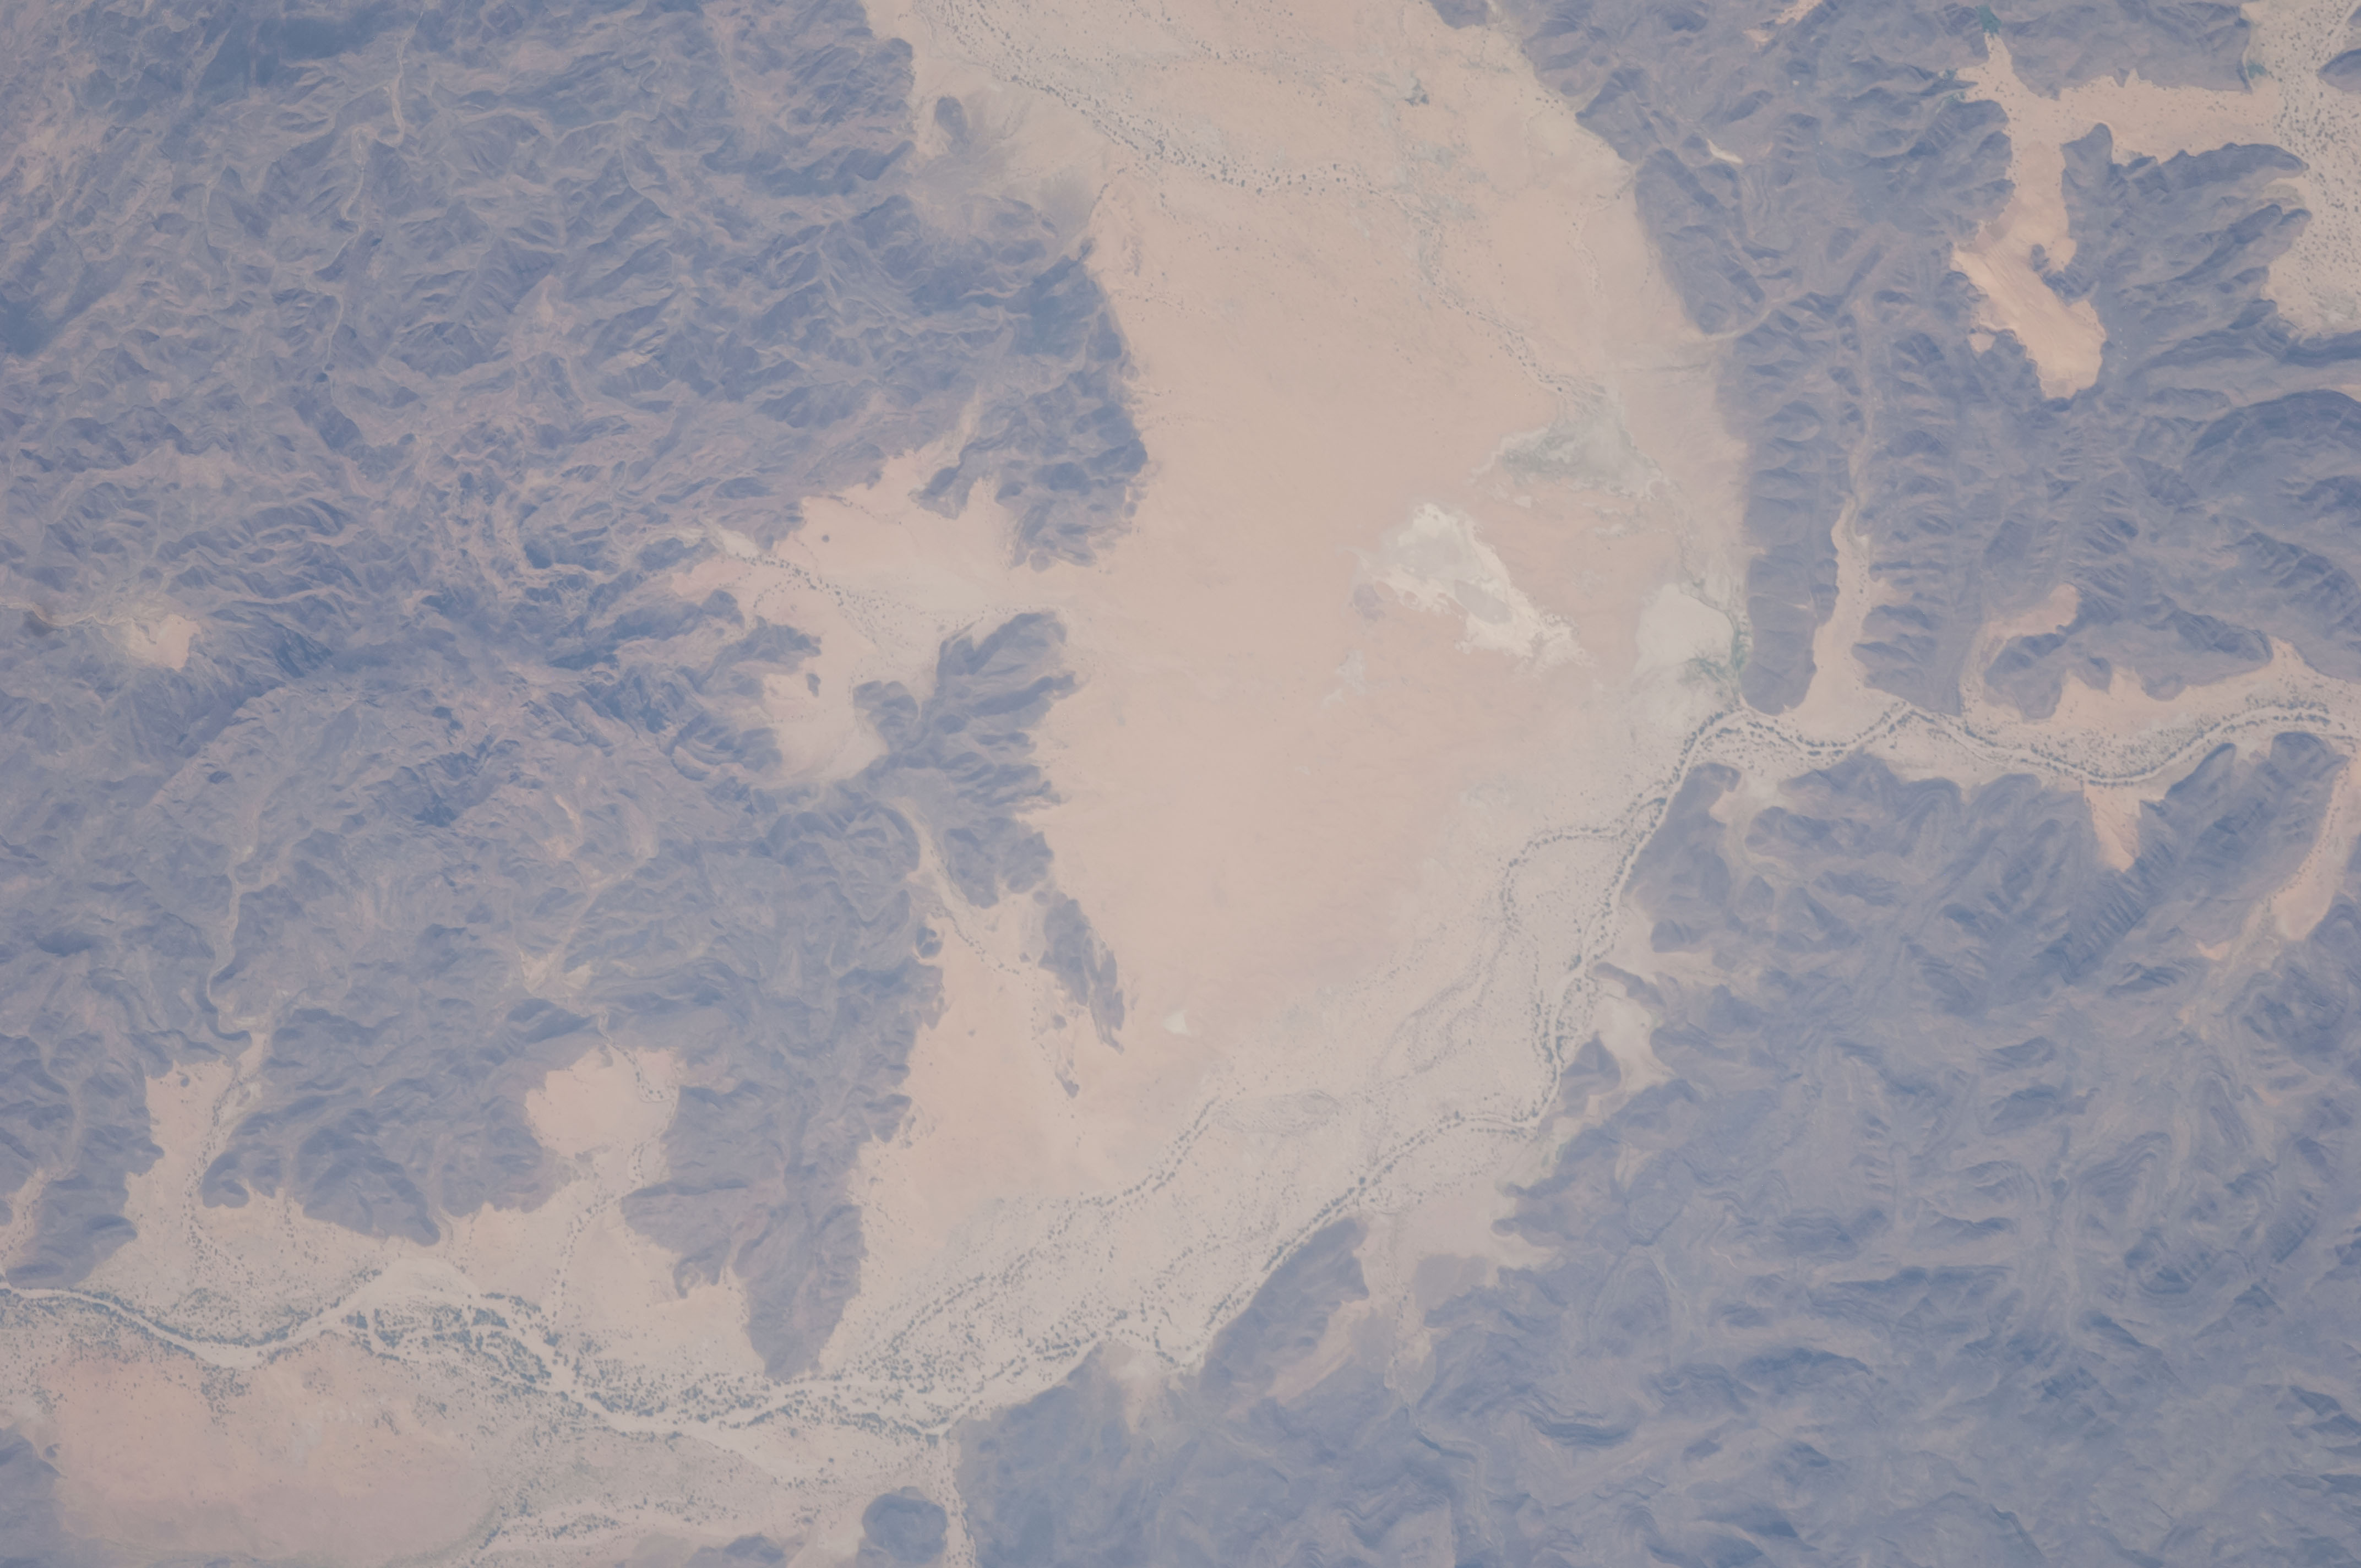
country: CHAD
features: GWENI-FADA IMPACT CRATER, ENNEDI PLATEAU, RAVINES, WADIS, PLAYAS
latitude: 17.4
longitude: 21.8
